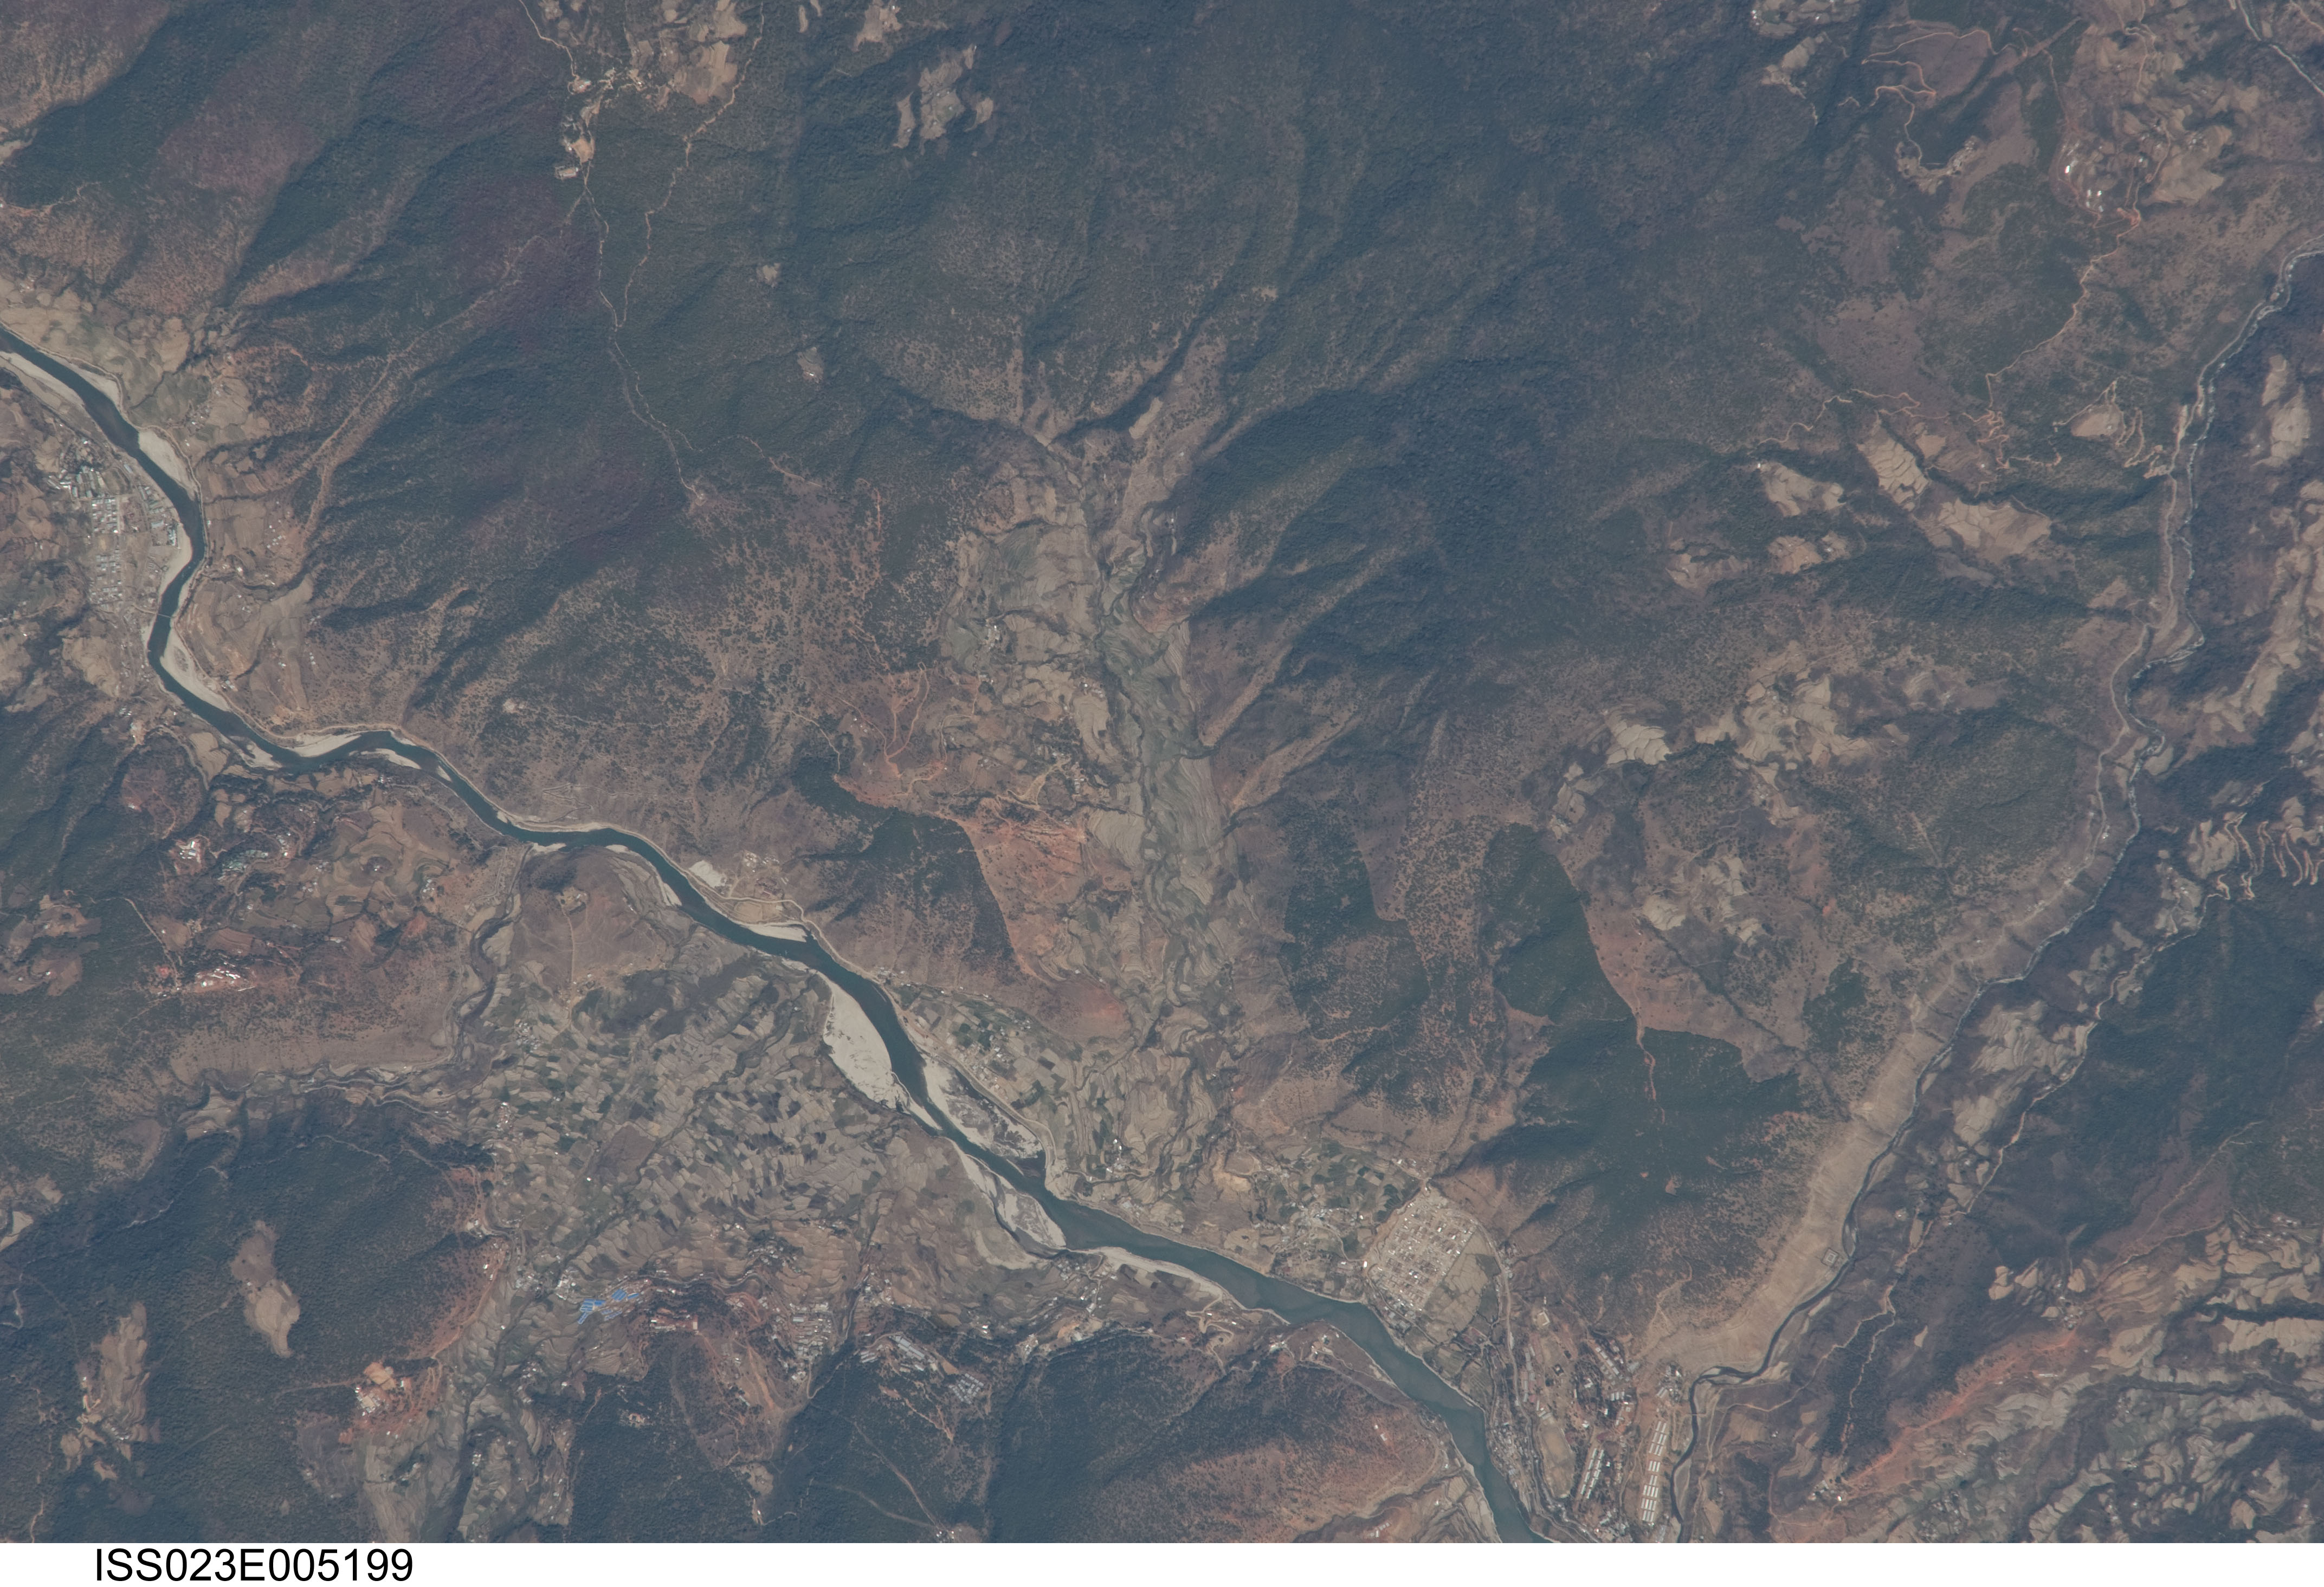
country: BHUTAN
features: SUNKOSH RIVER VALLEY, MTS., FOR., AGR., WANGDUE PHODRANG
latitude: 27.5
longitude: 89.9
